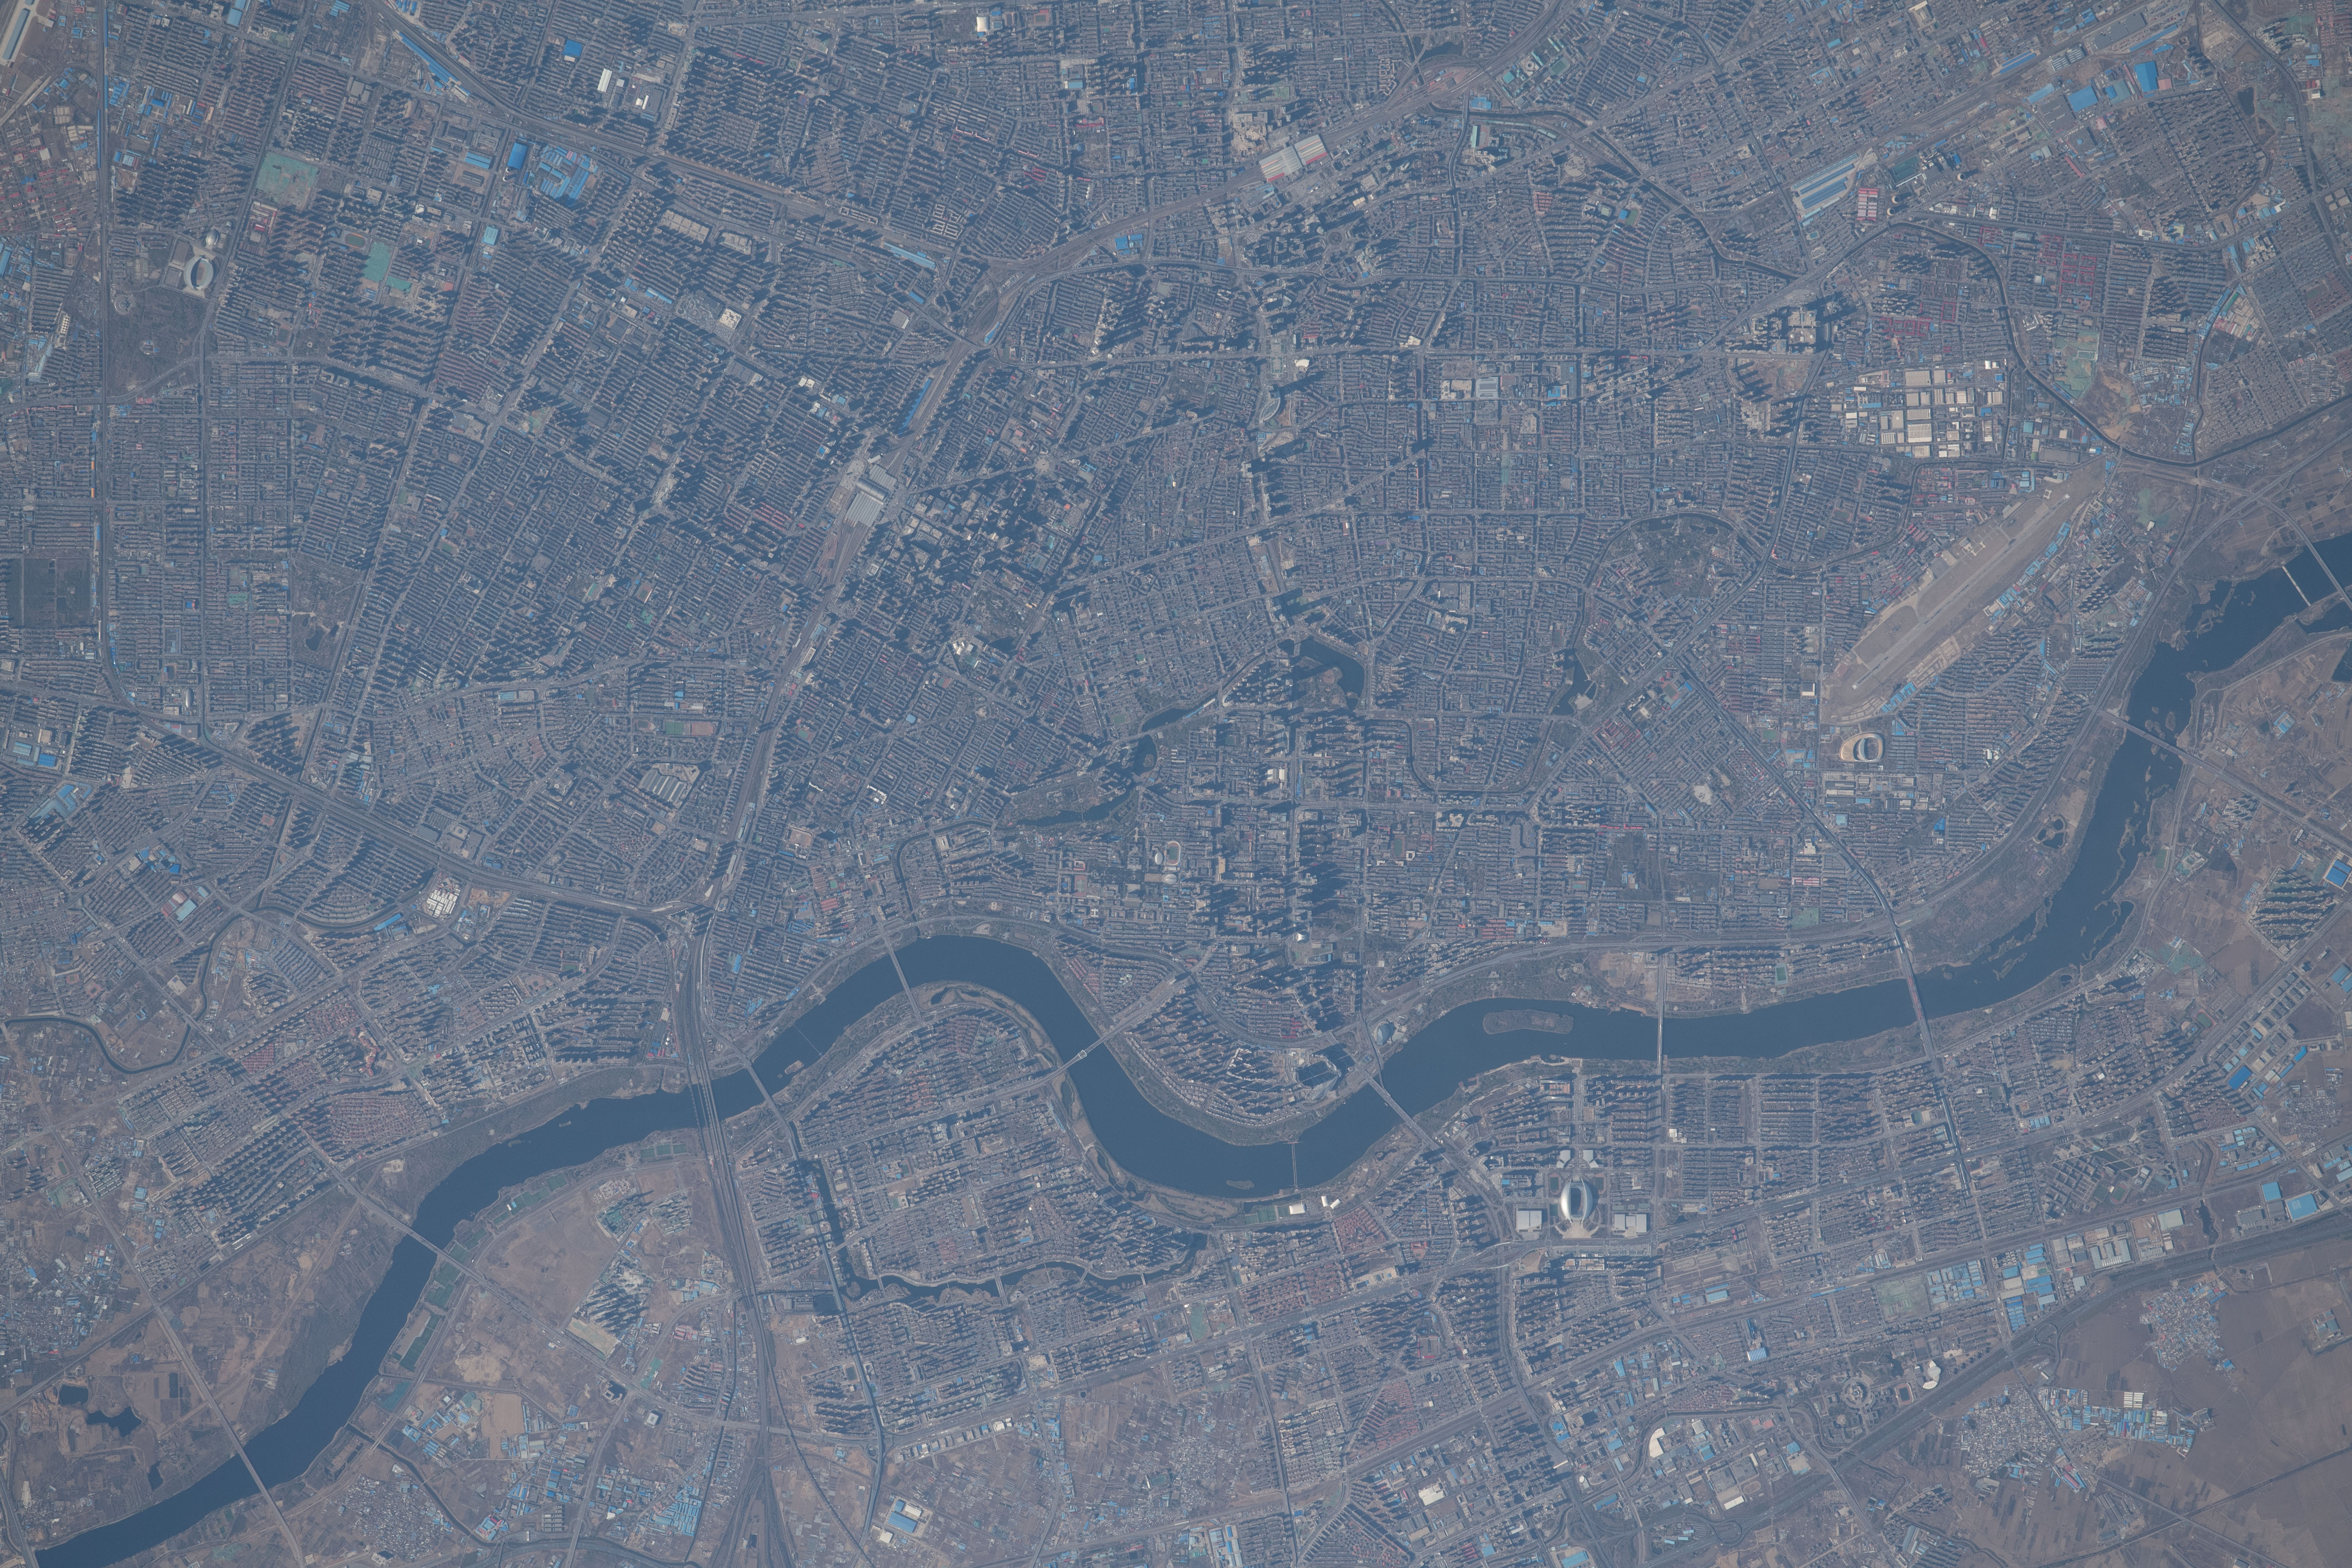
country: CHINA
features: TAIZI RIVER, GUJIAZI
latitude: 41.8
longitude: 123.4
